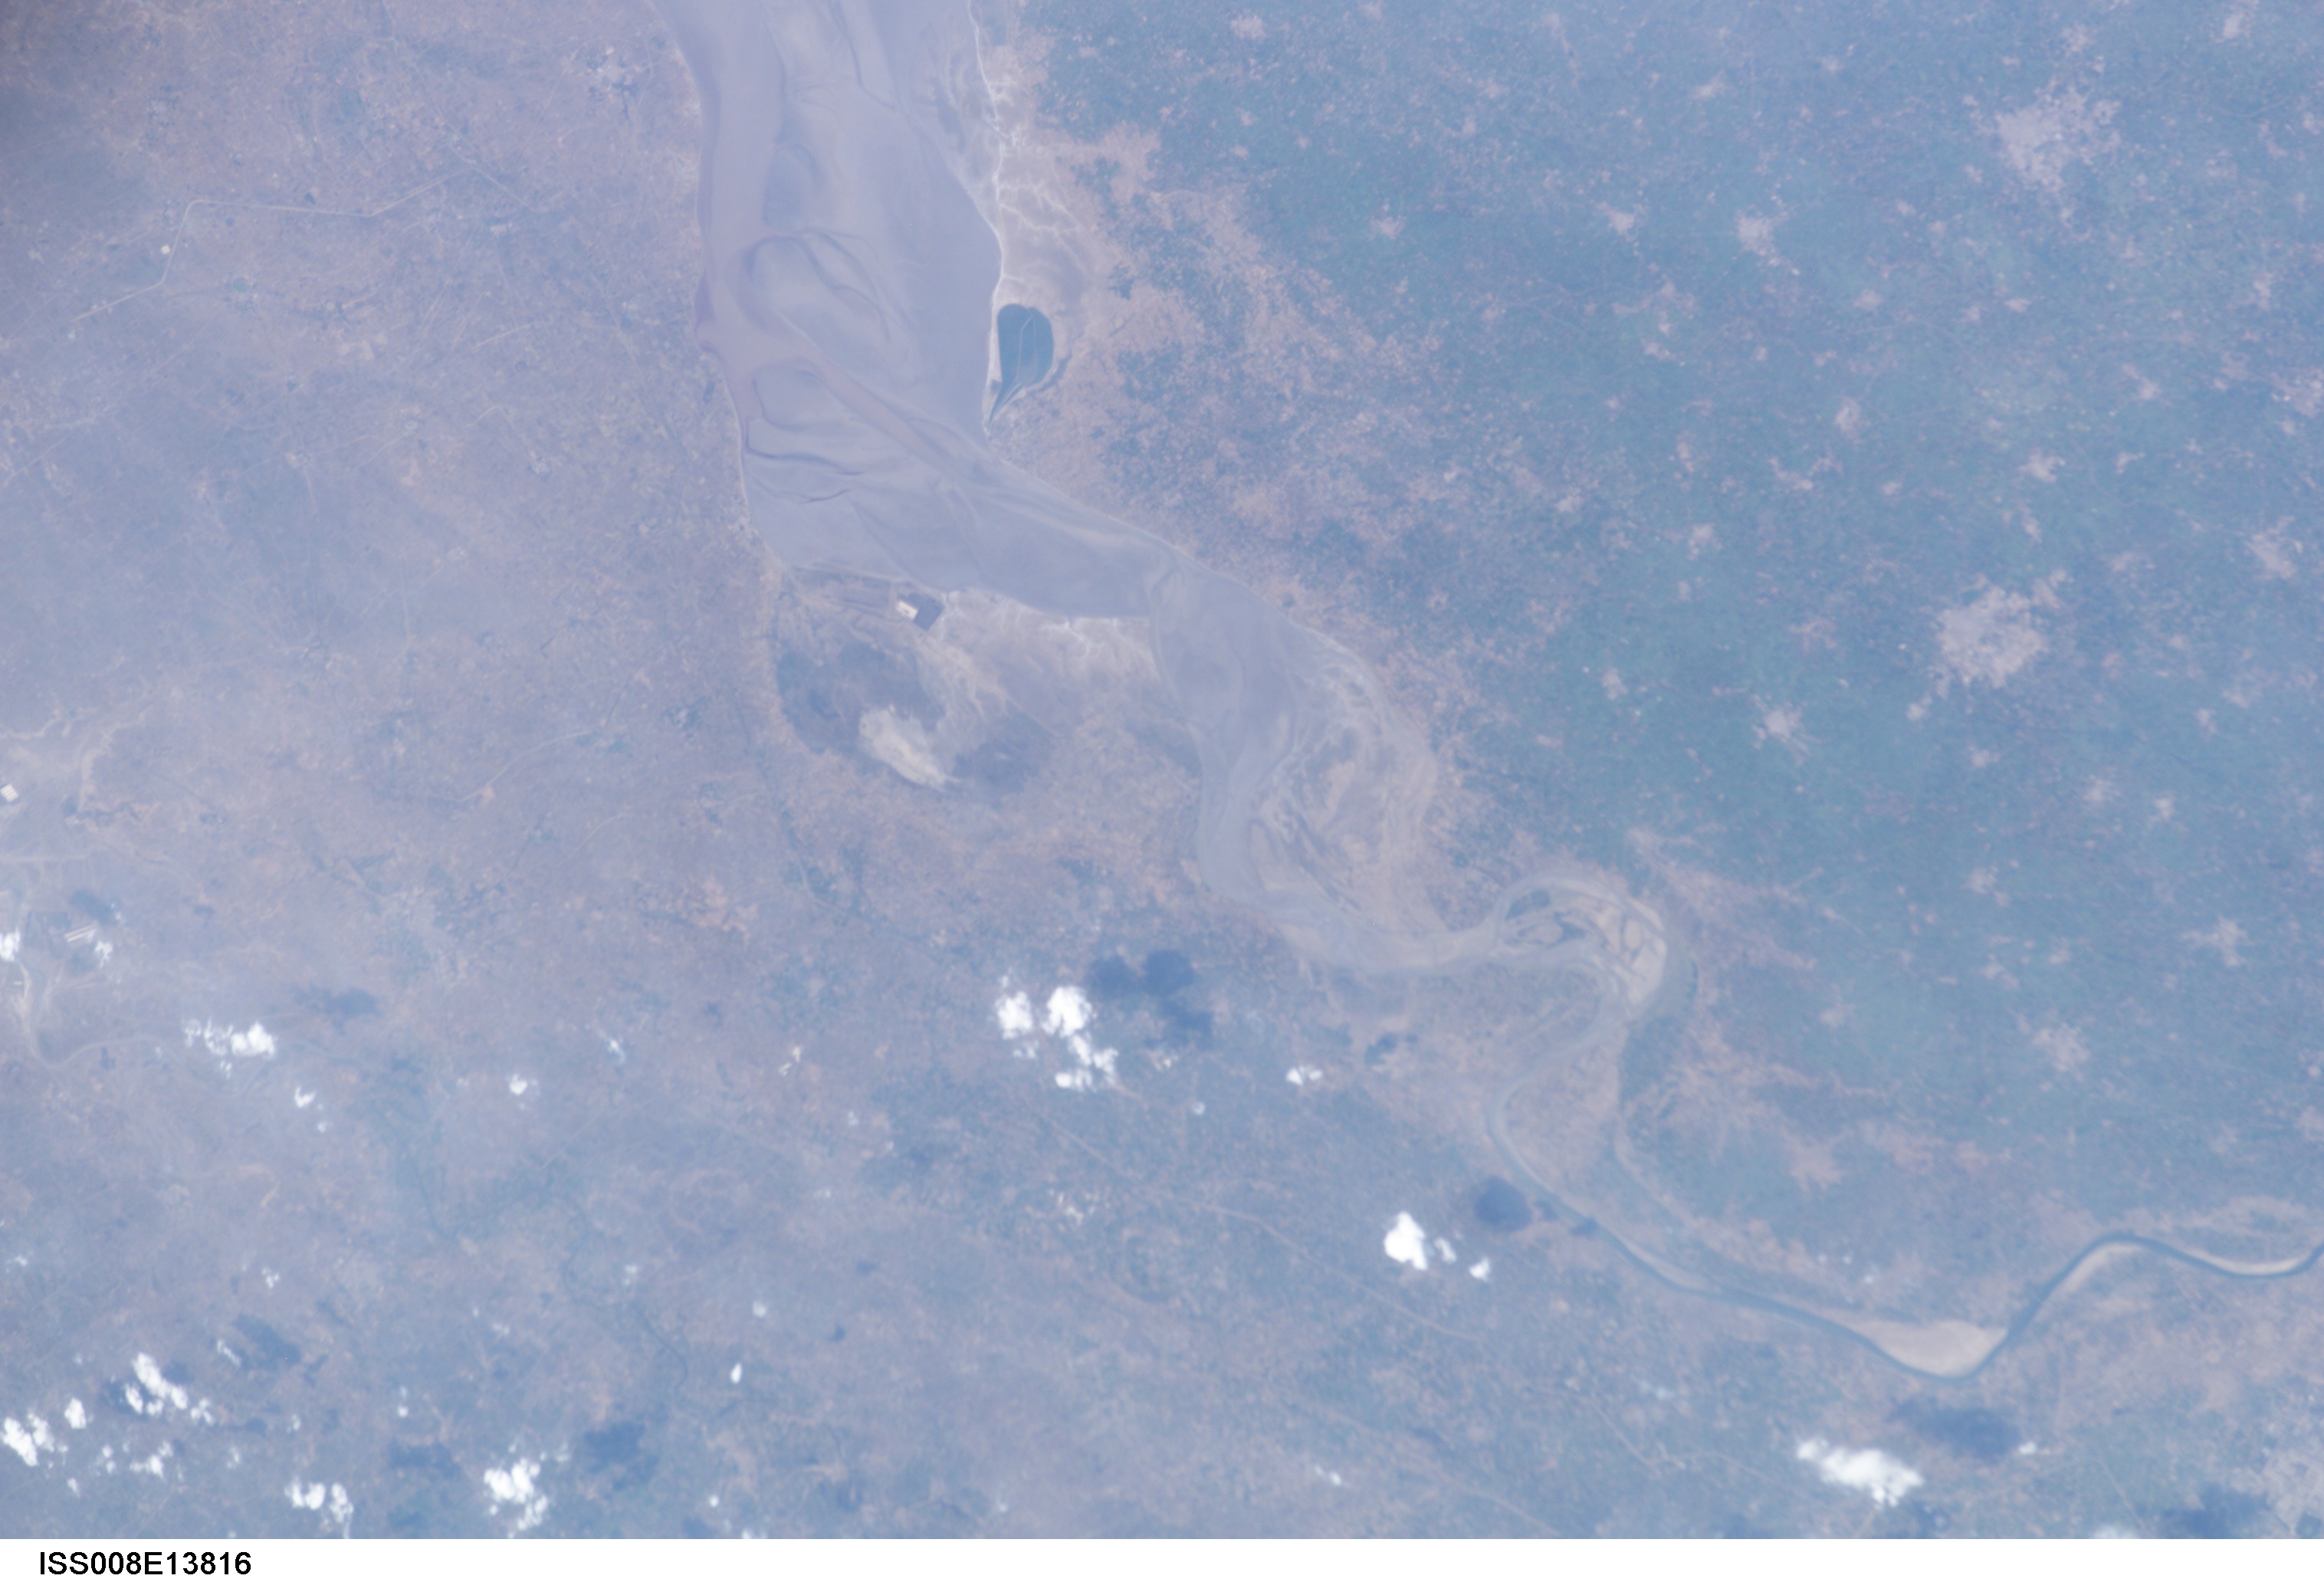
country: INDIA
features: PETLAD, BORSAD, MAHI RIVER ESTUARY
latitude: 22.5
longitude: 73.0
